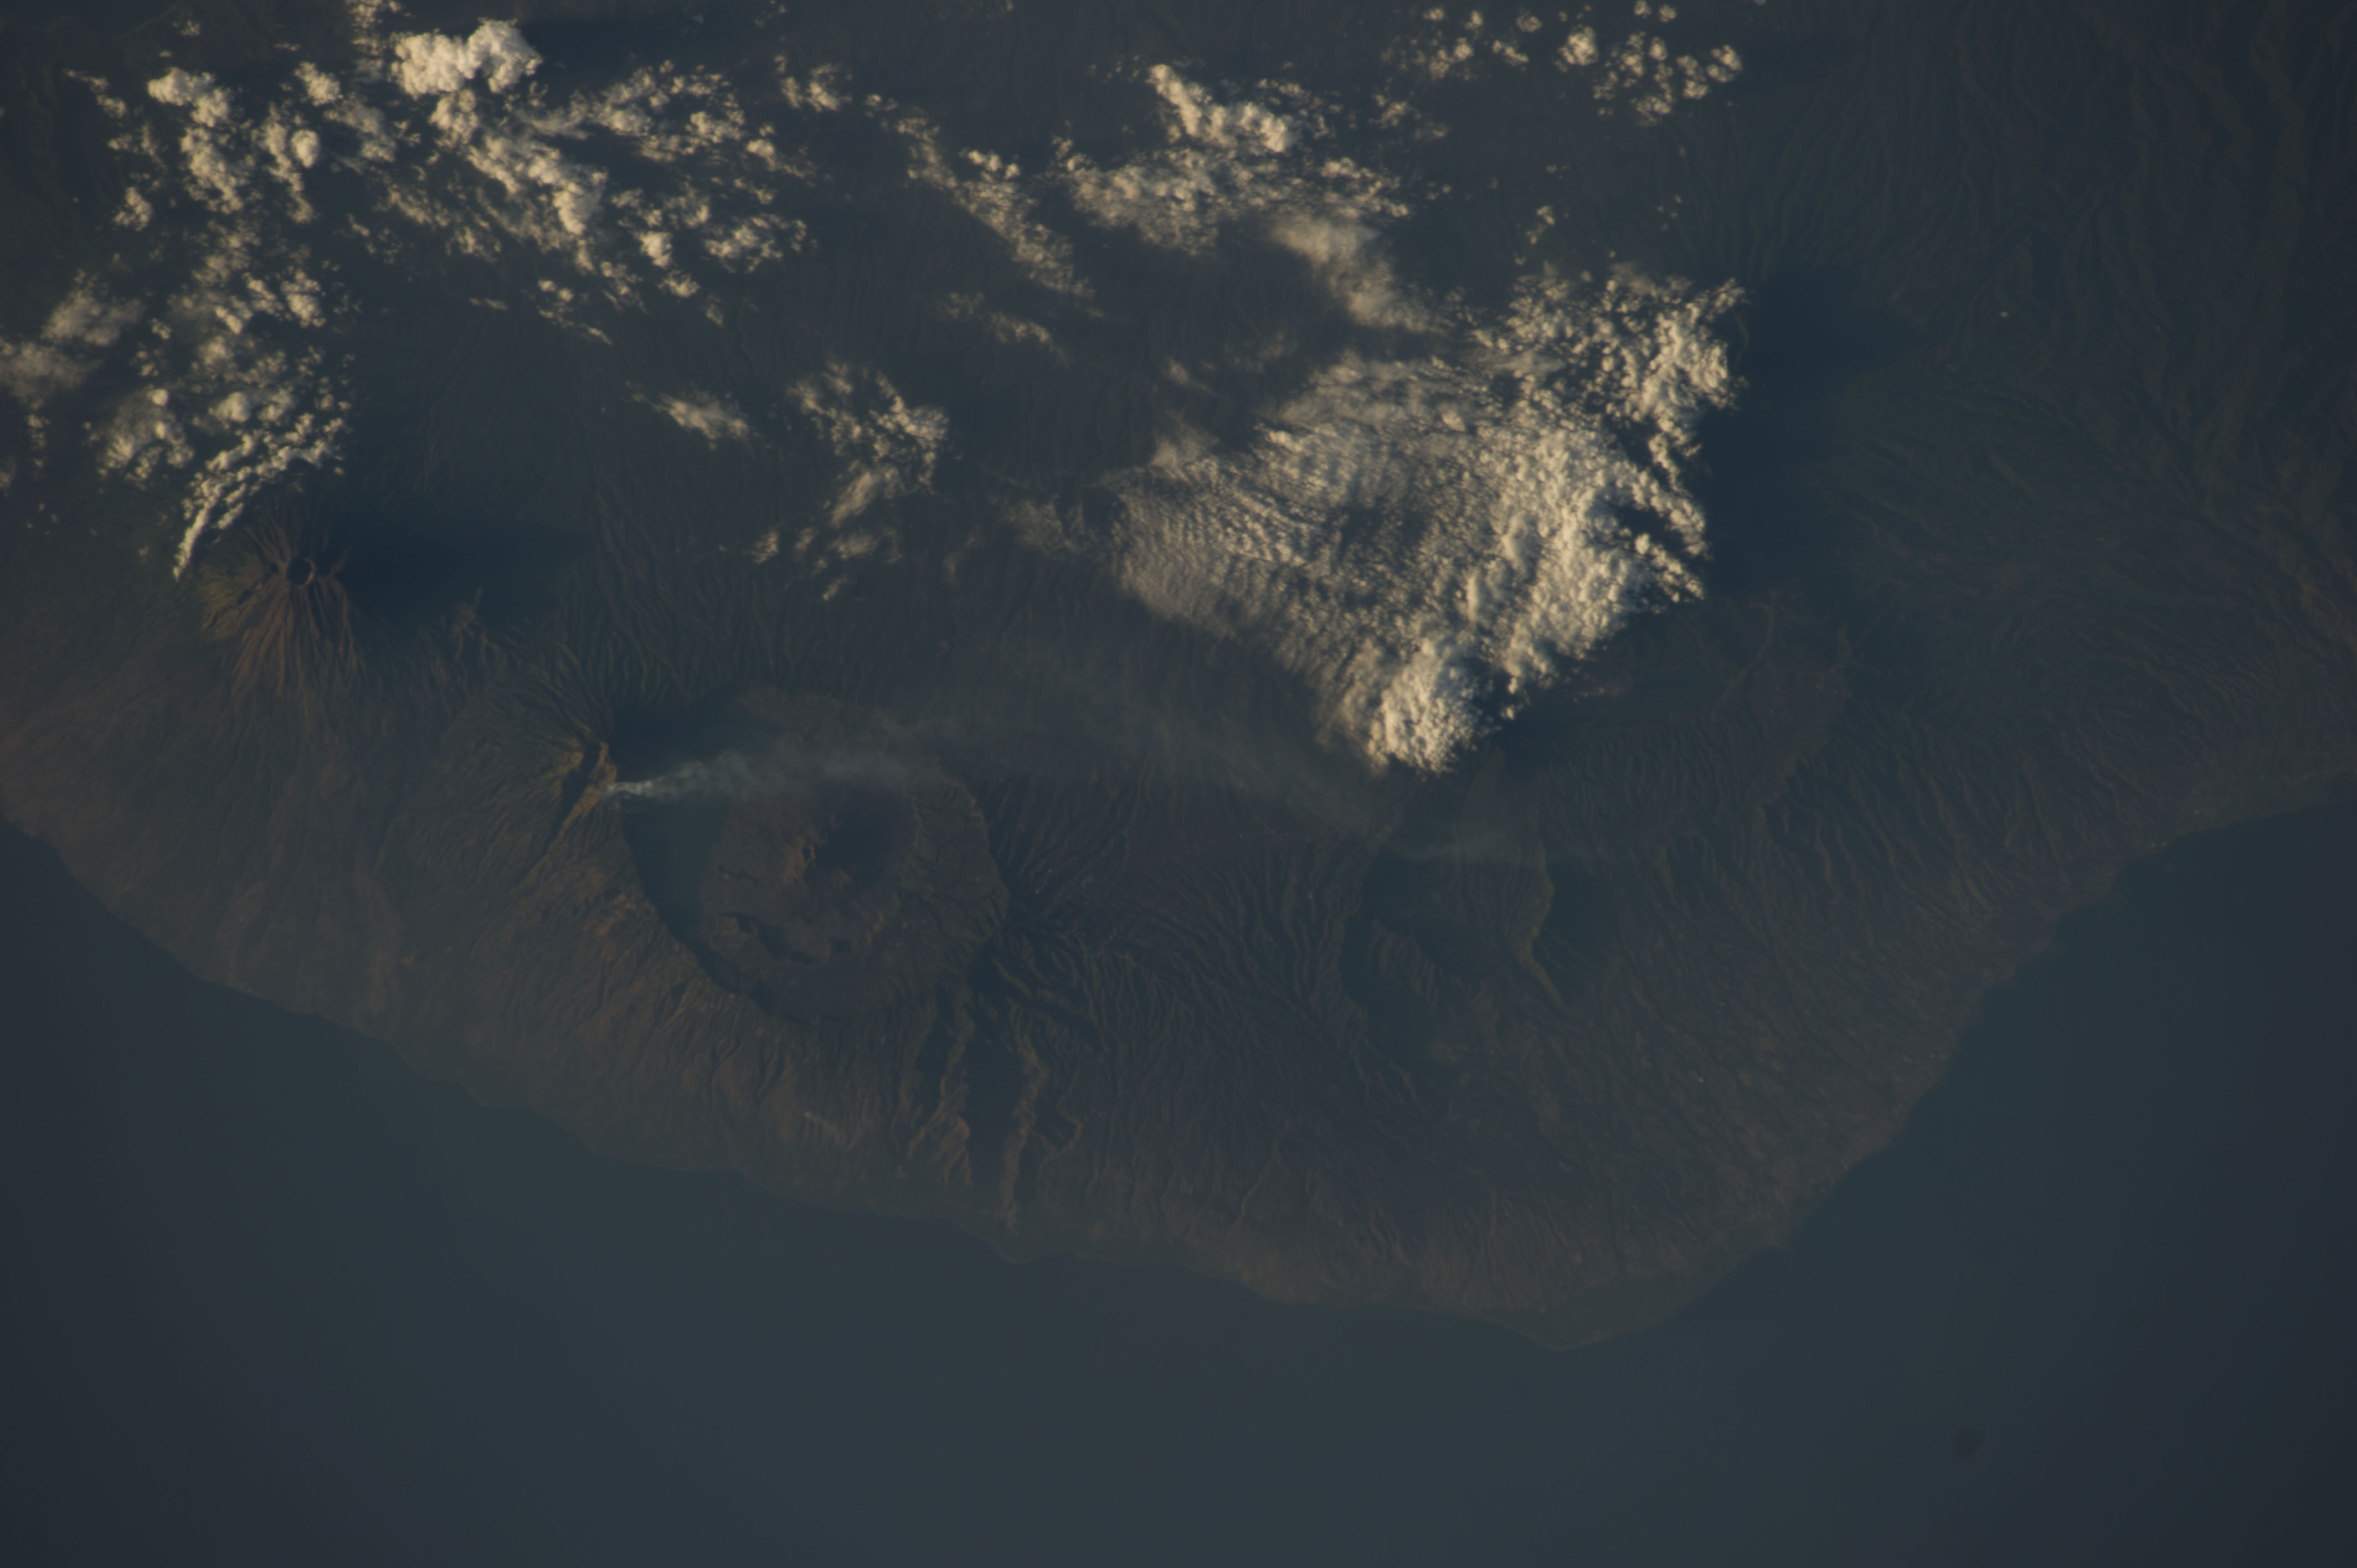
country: INDONESIA
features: MT. AGUNG, BALI S., DANAU BATUR L., SMK.
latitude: -8.2
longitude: 115.3
